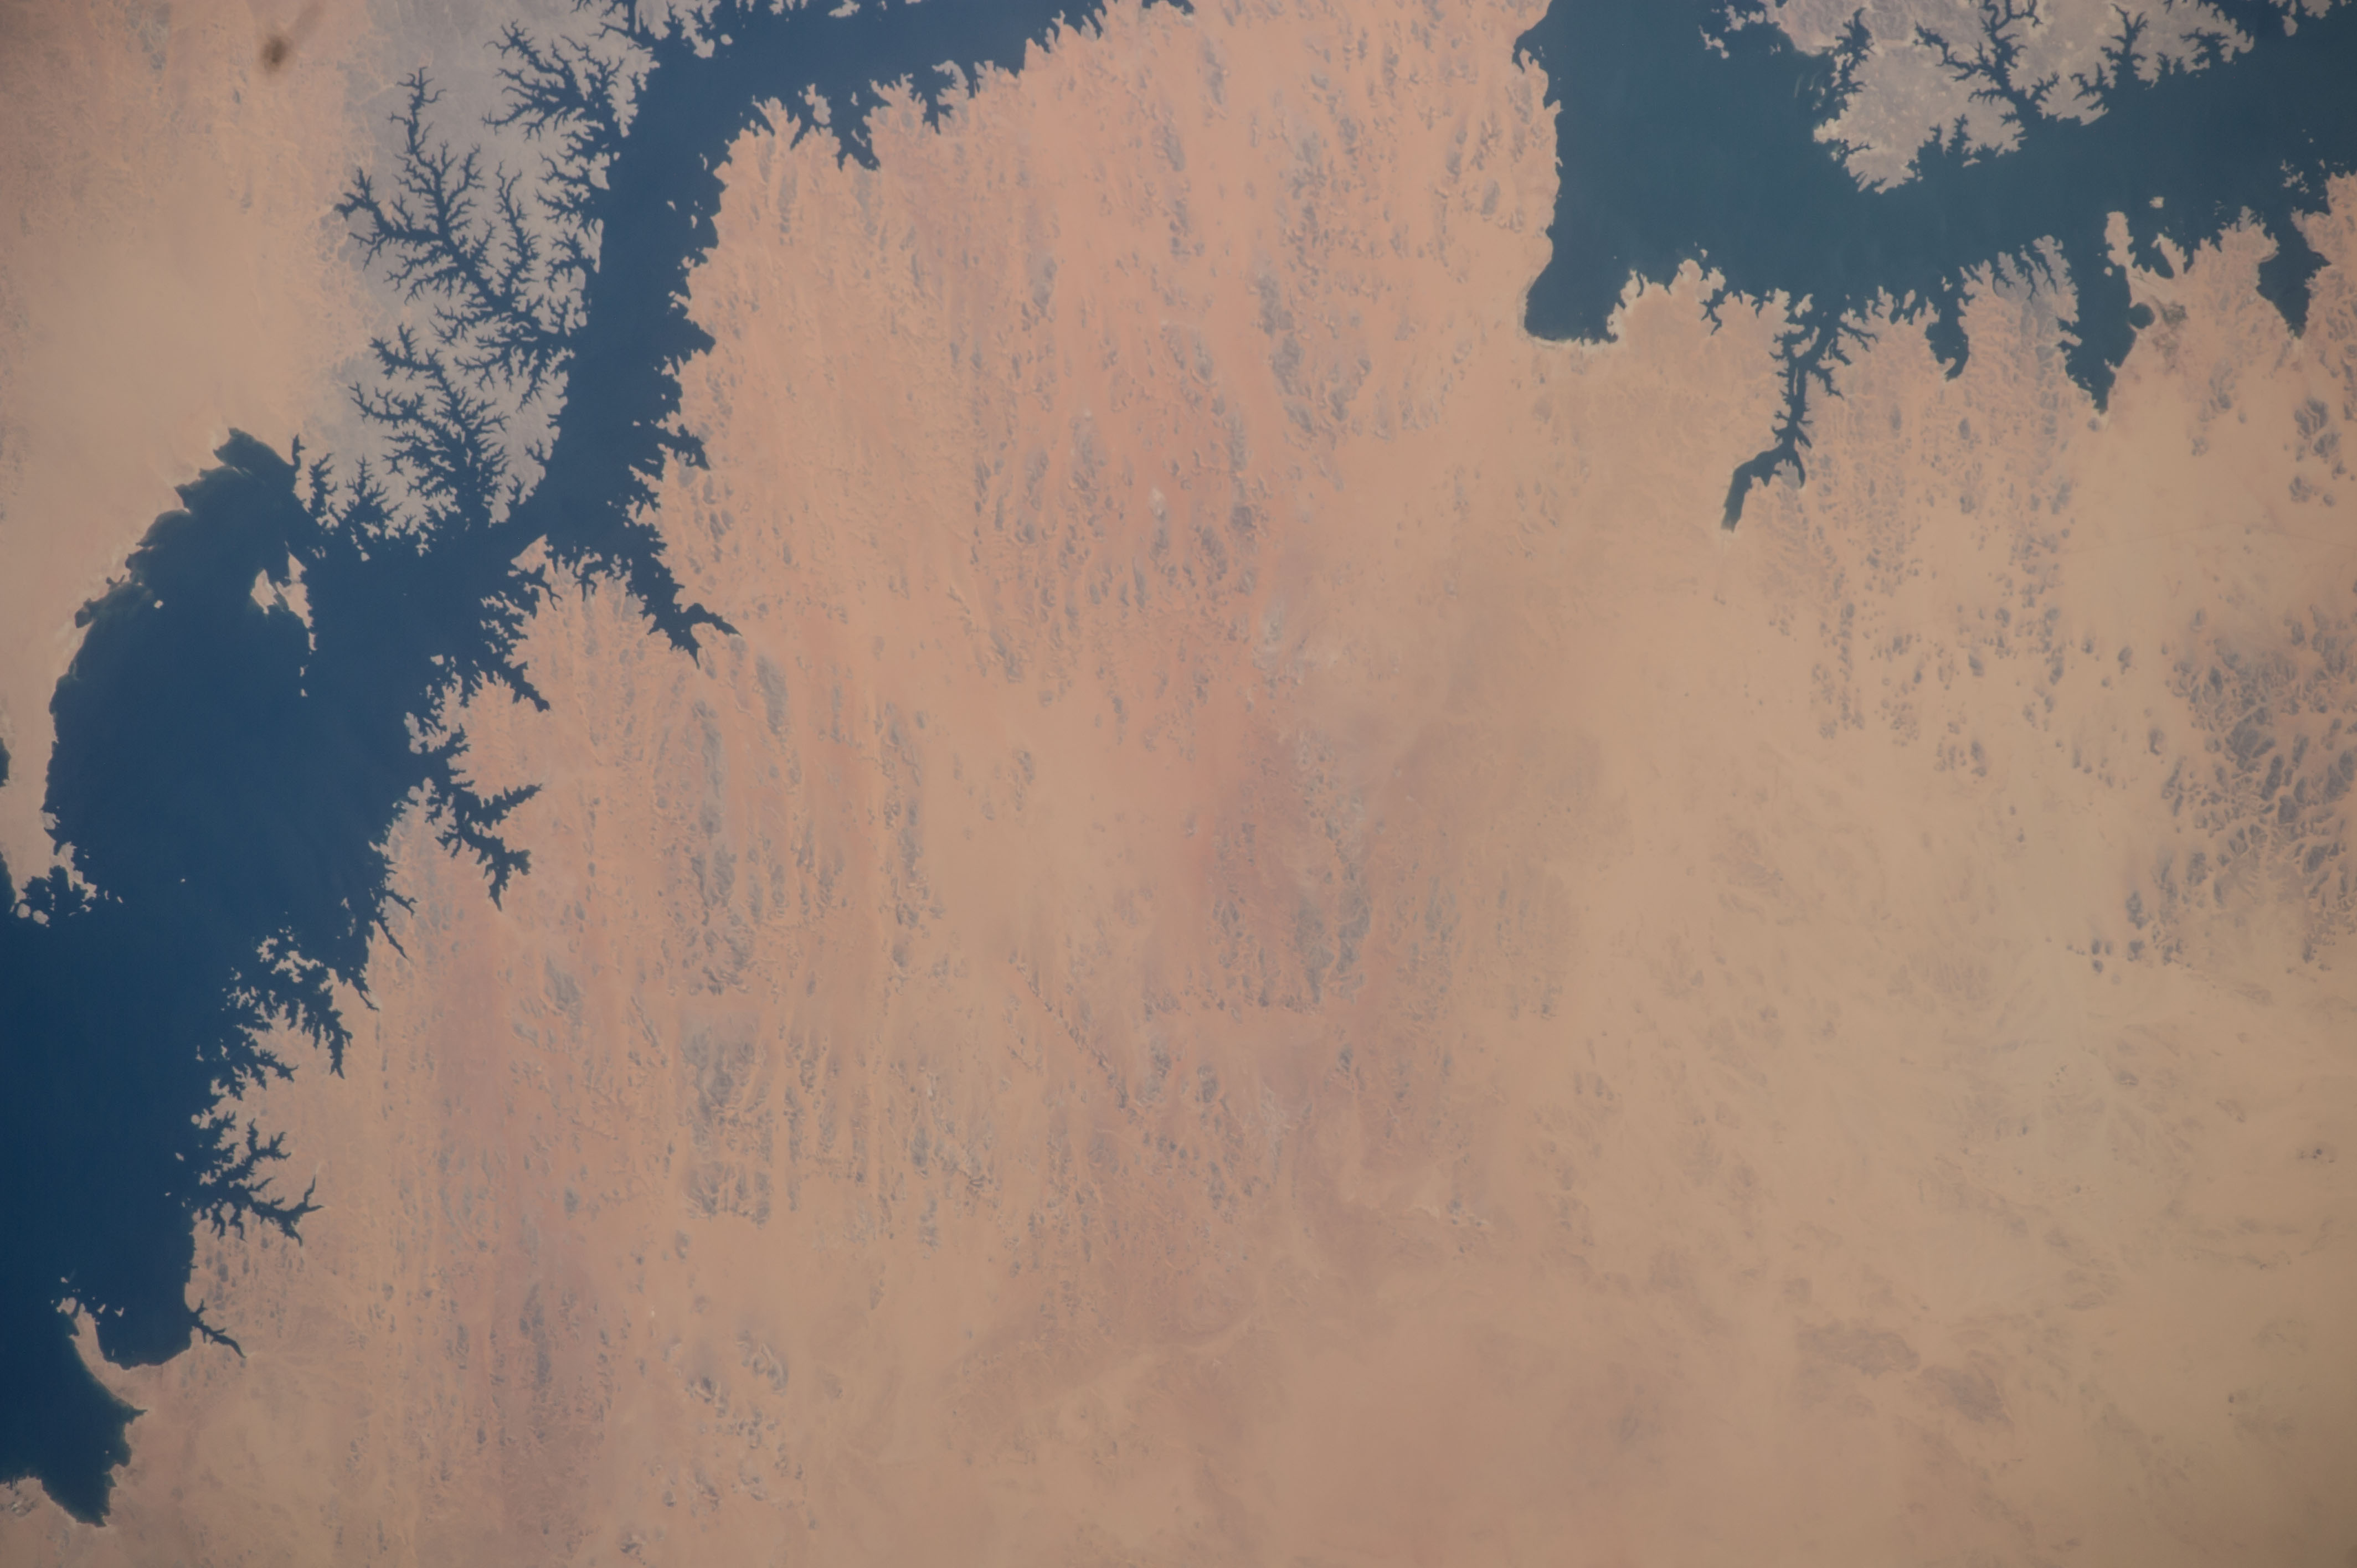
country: EGYPT
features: NILE R., L. NASSER, LIBYAN DES.
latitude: 23.0
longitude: 32.4
